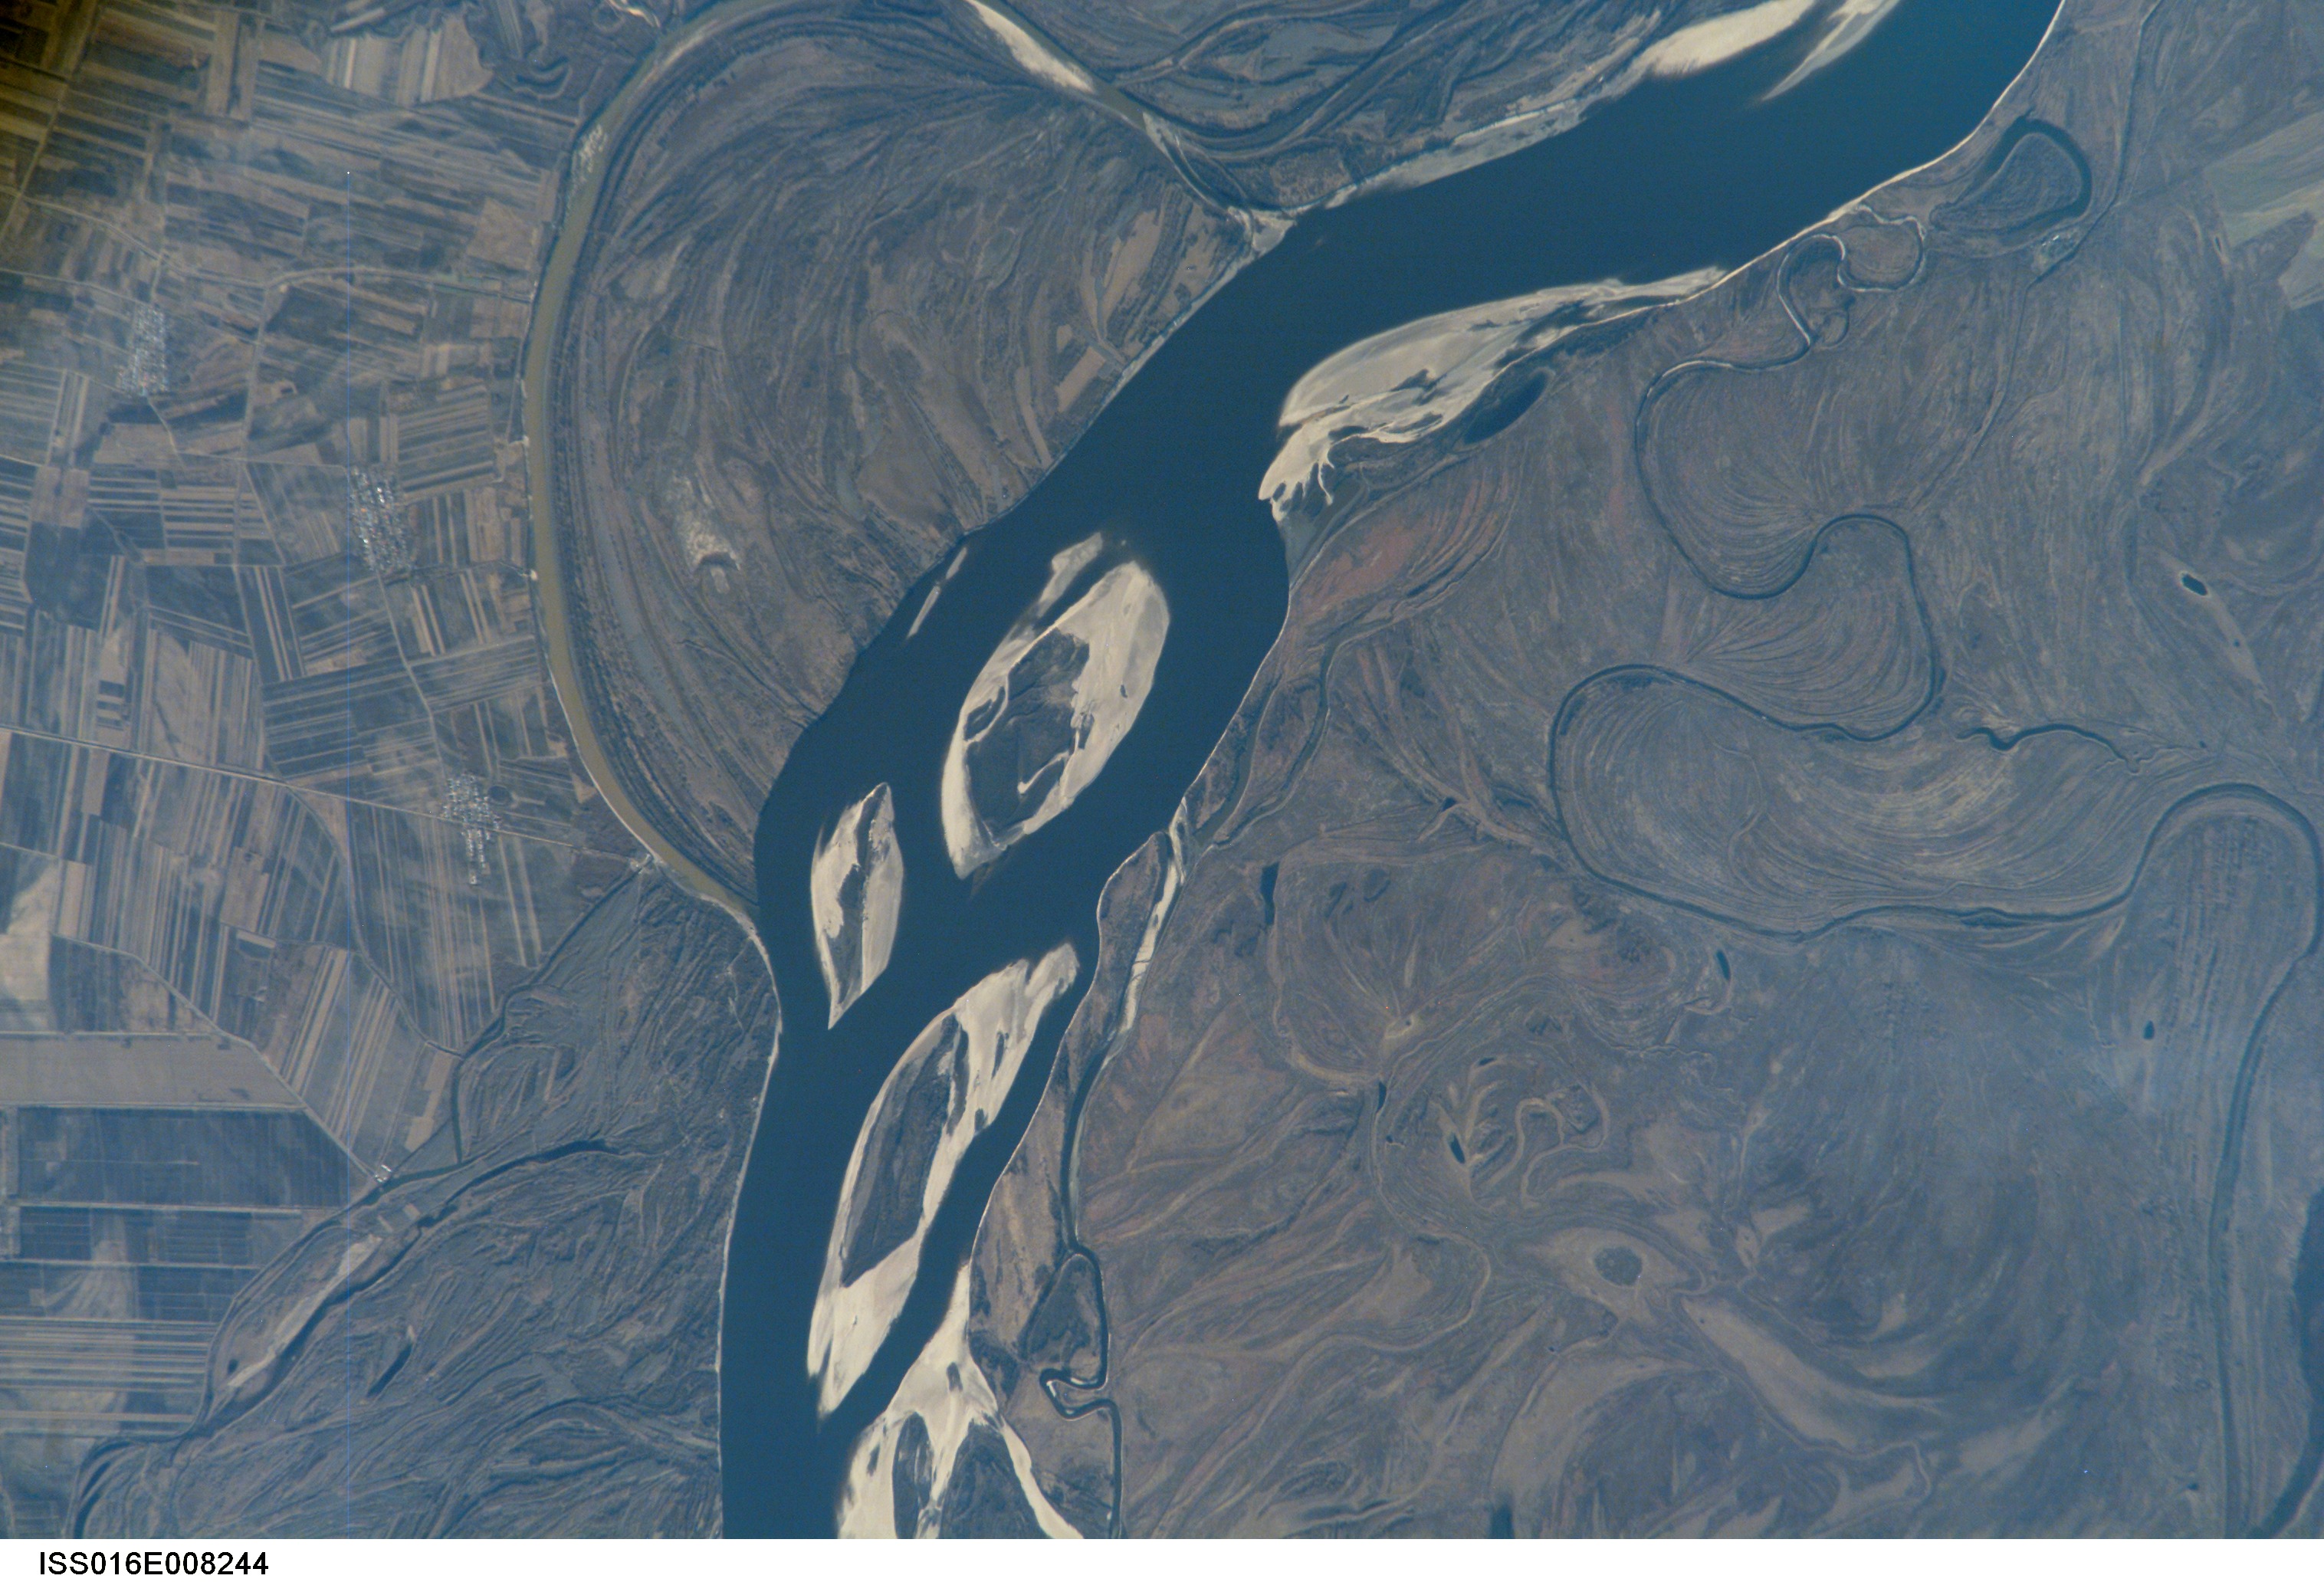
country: RUSSIAN FEDERATION
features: AMUR R., DOBROYE AREA, AGR.
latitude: 47.7
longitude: 131.8
